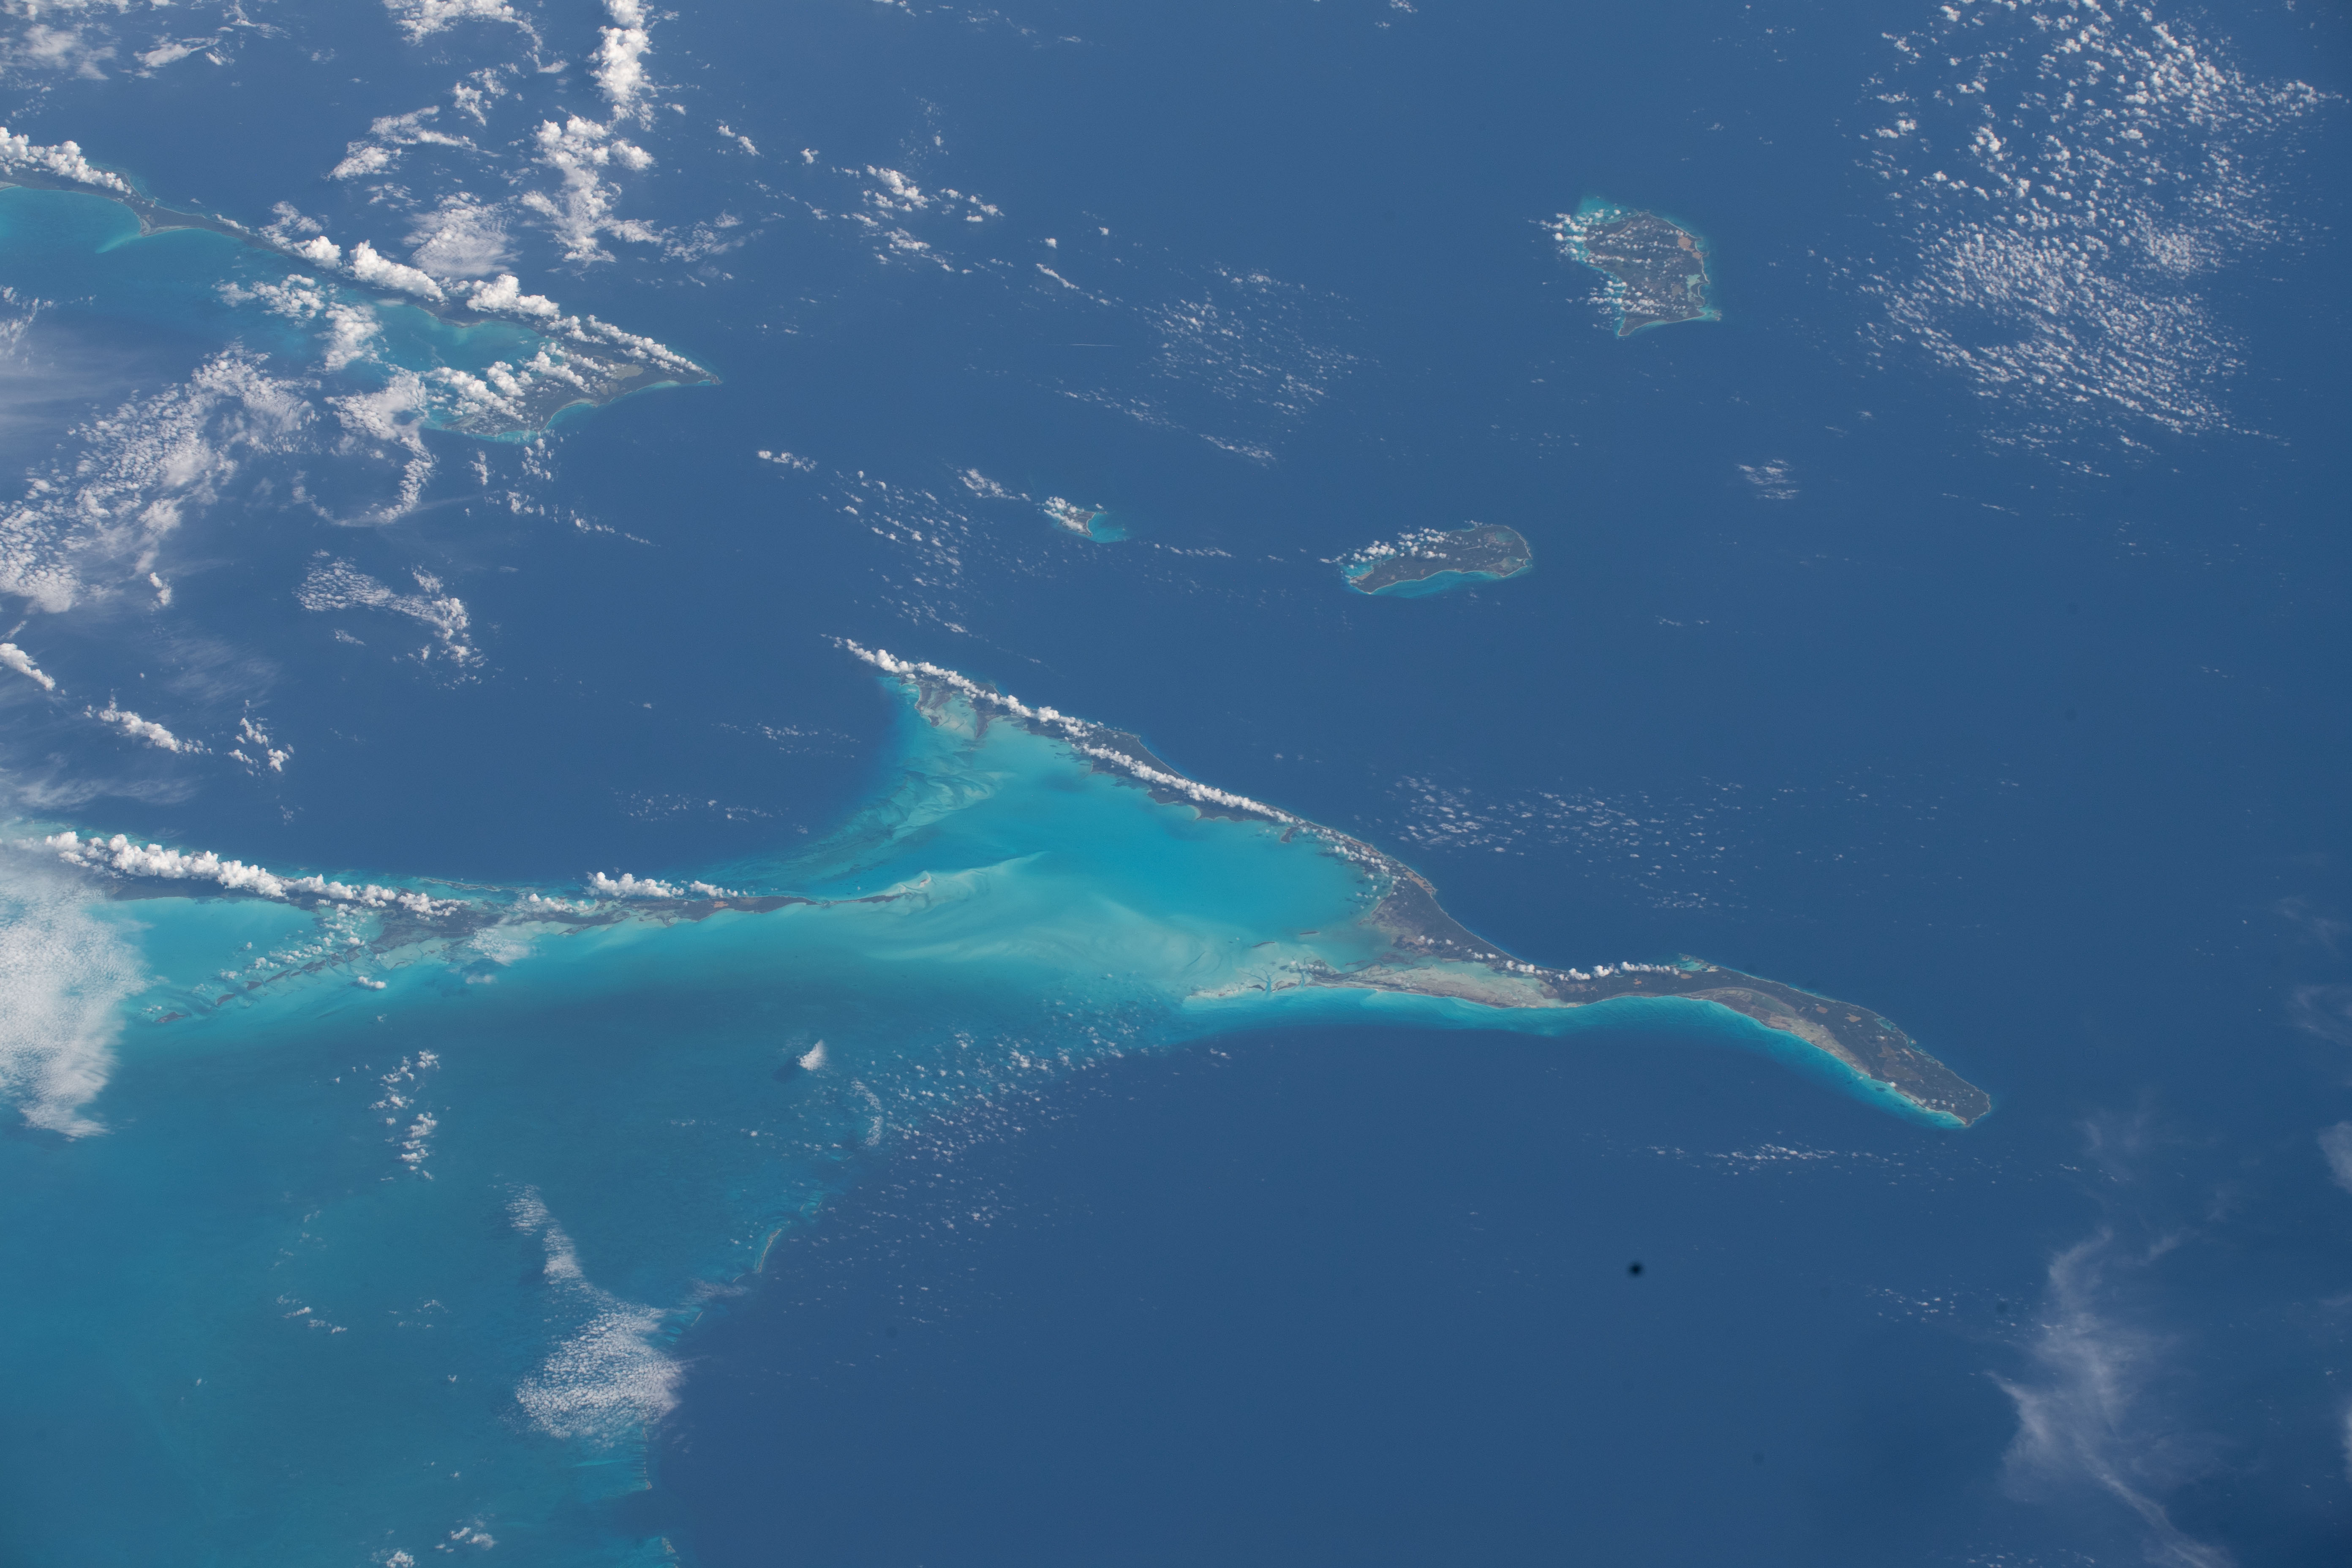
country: BAHAMAS
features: LONG ISLLAND, CAPE SANT MARIA, CAT ISLAND, RUM CAY ISLAND, SAN SALVADOR ISLAND
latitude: 23.5
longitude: -75.2
